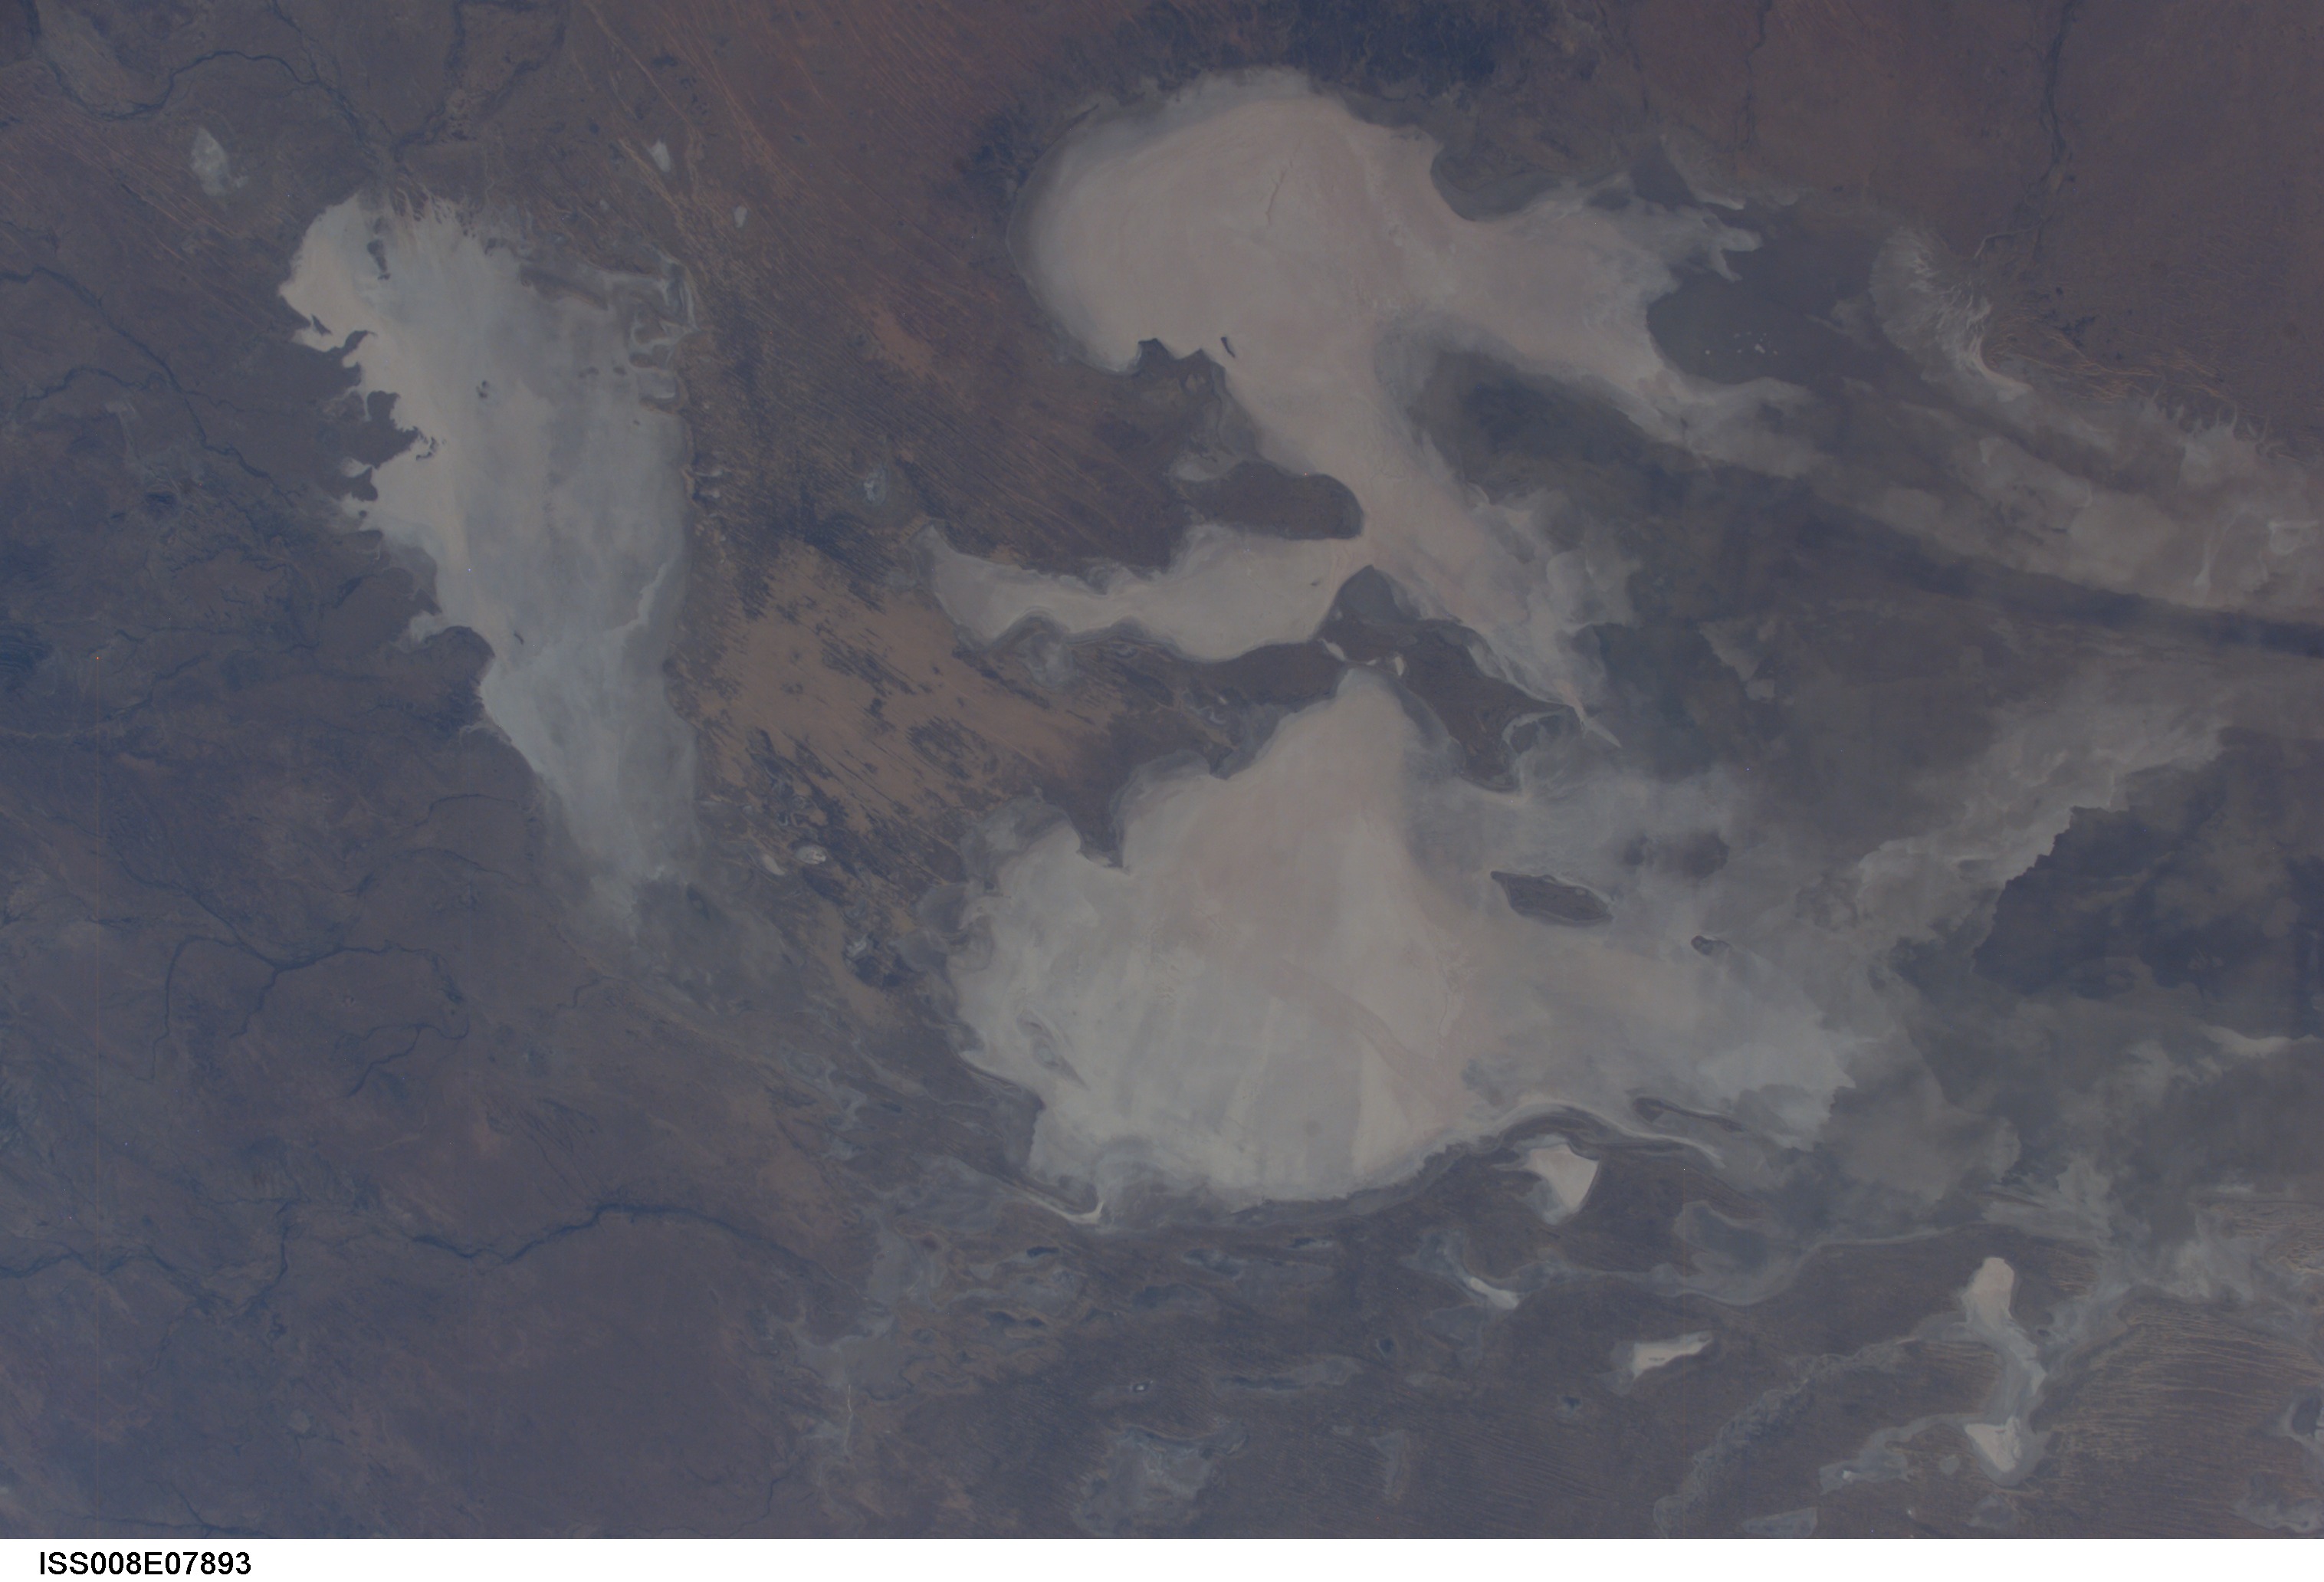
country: AUSTRALIA-SA
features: LAKE EYRE
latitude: -29.0
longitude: 137.5
